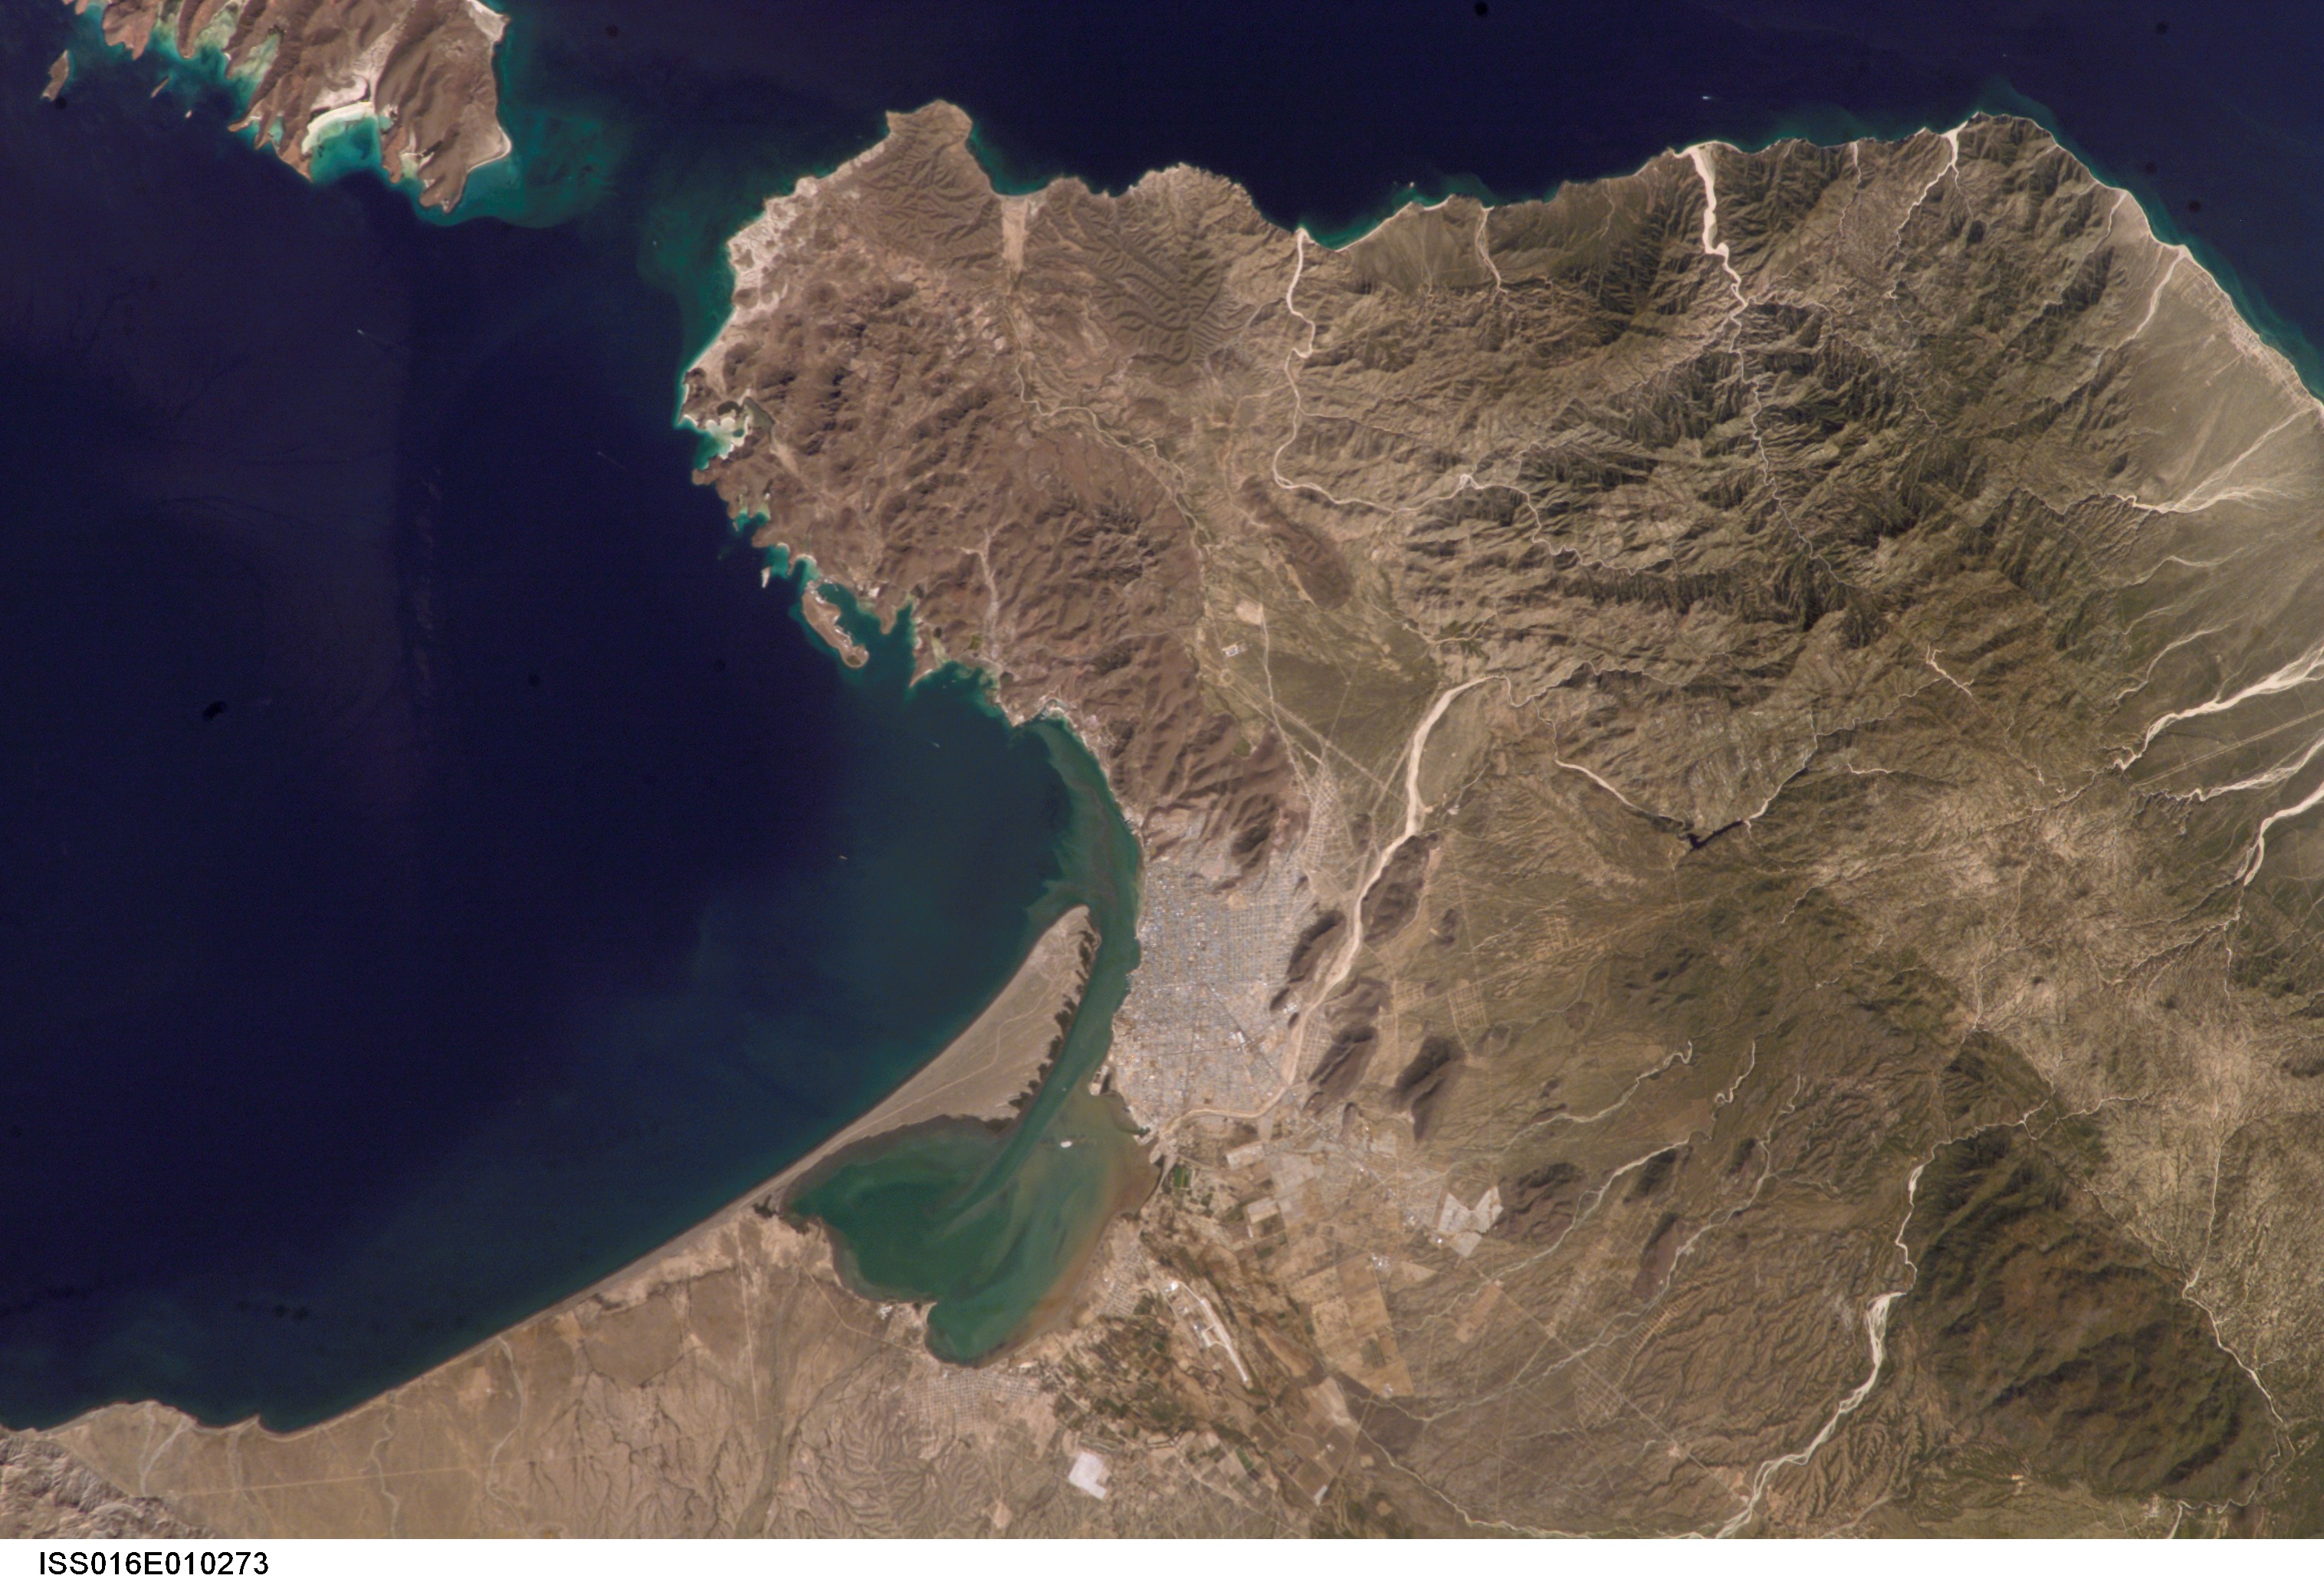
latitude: 24.0
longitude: -110.5
